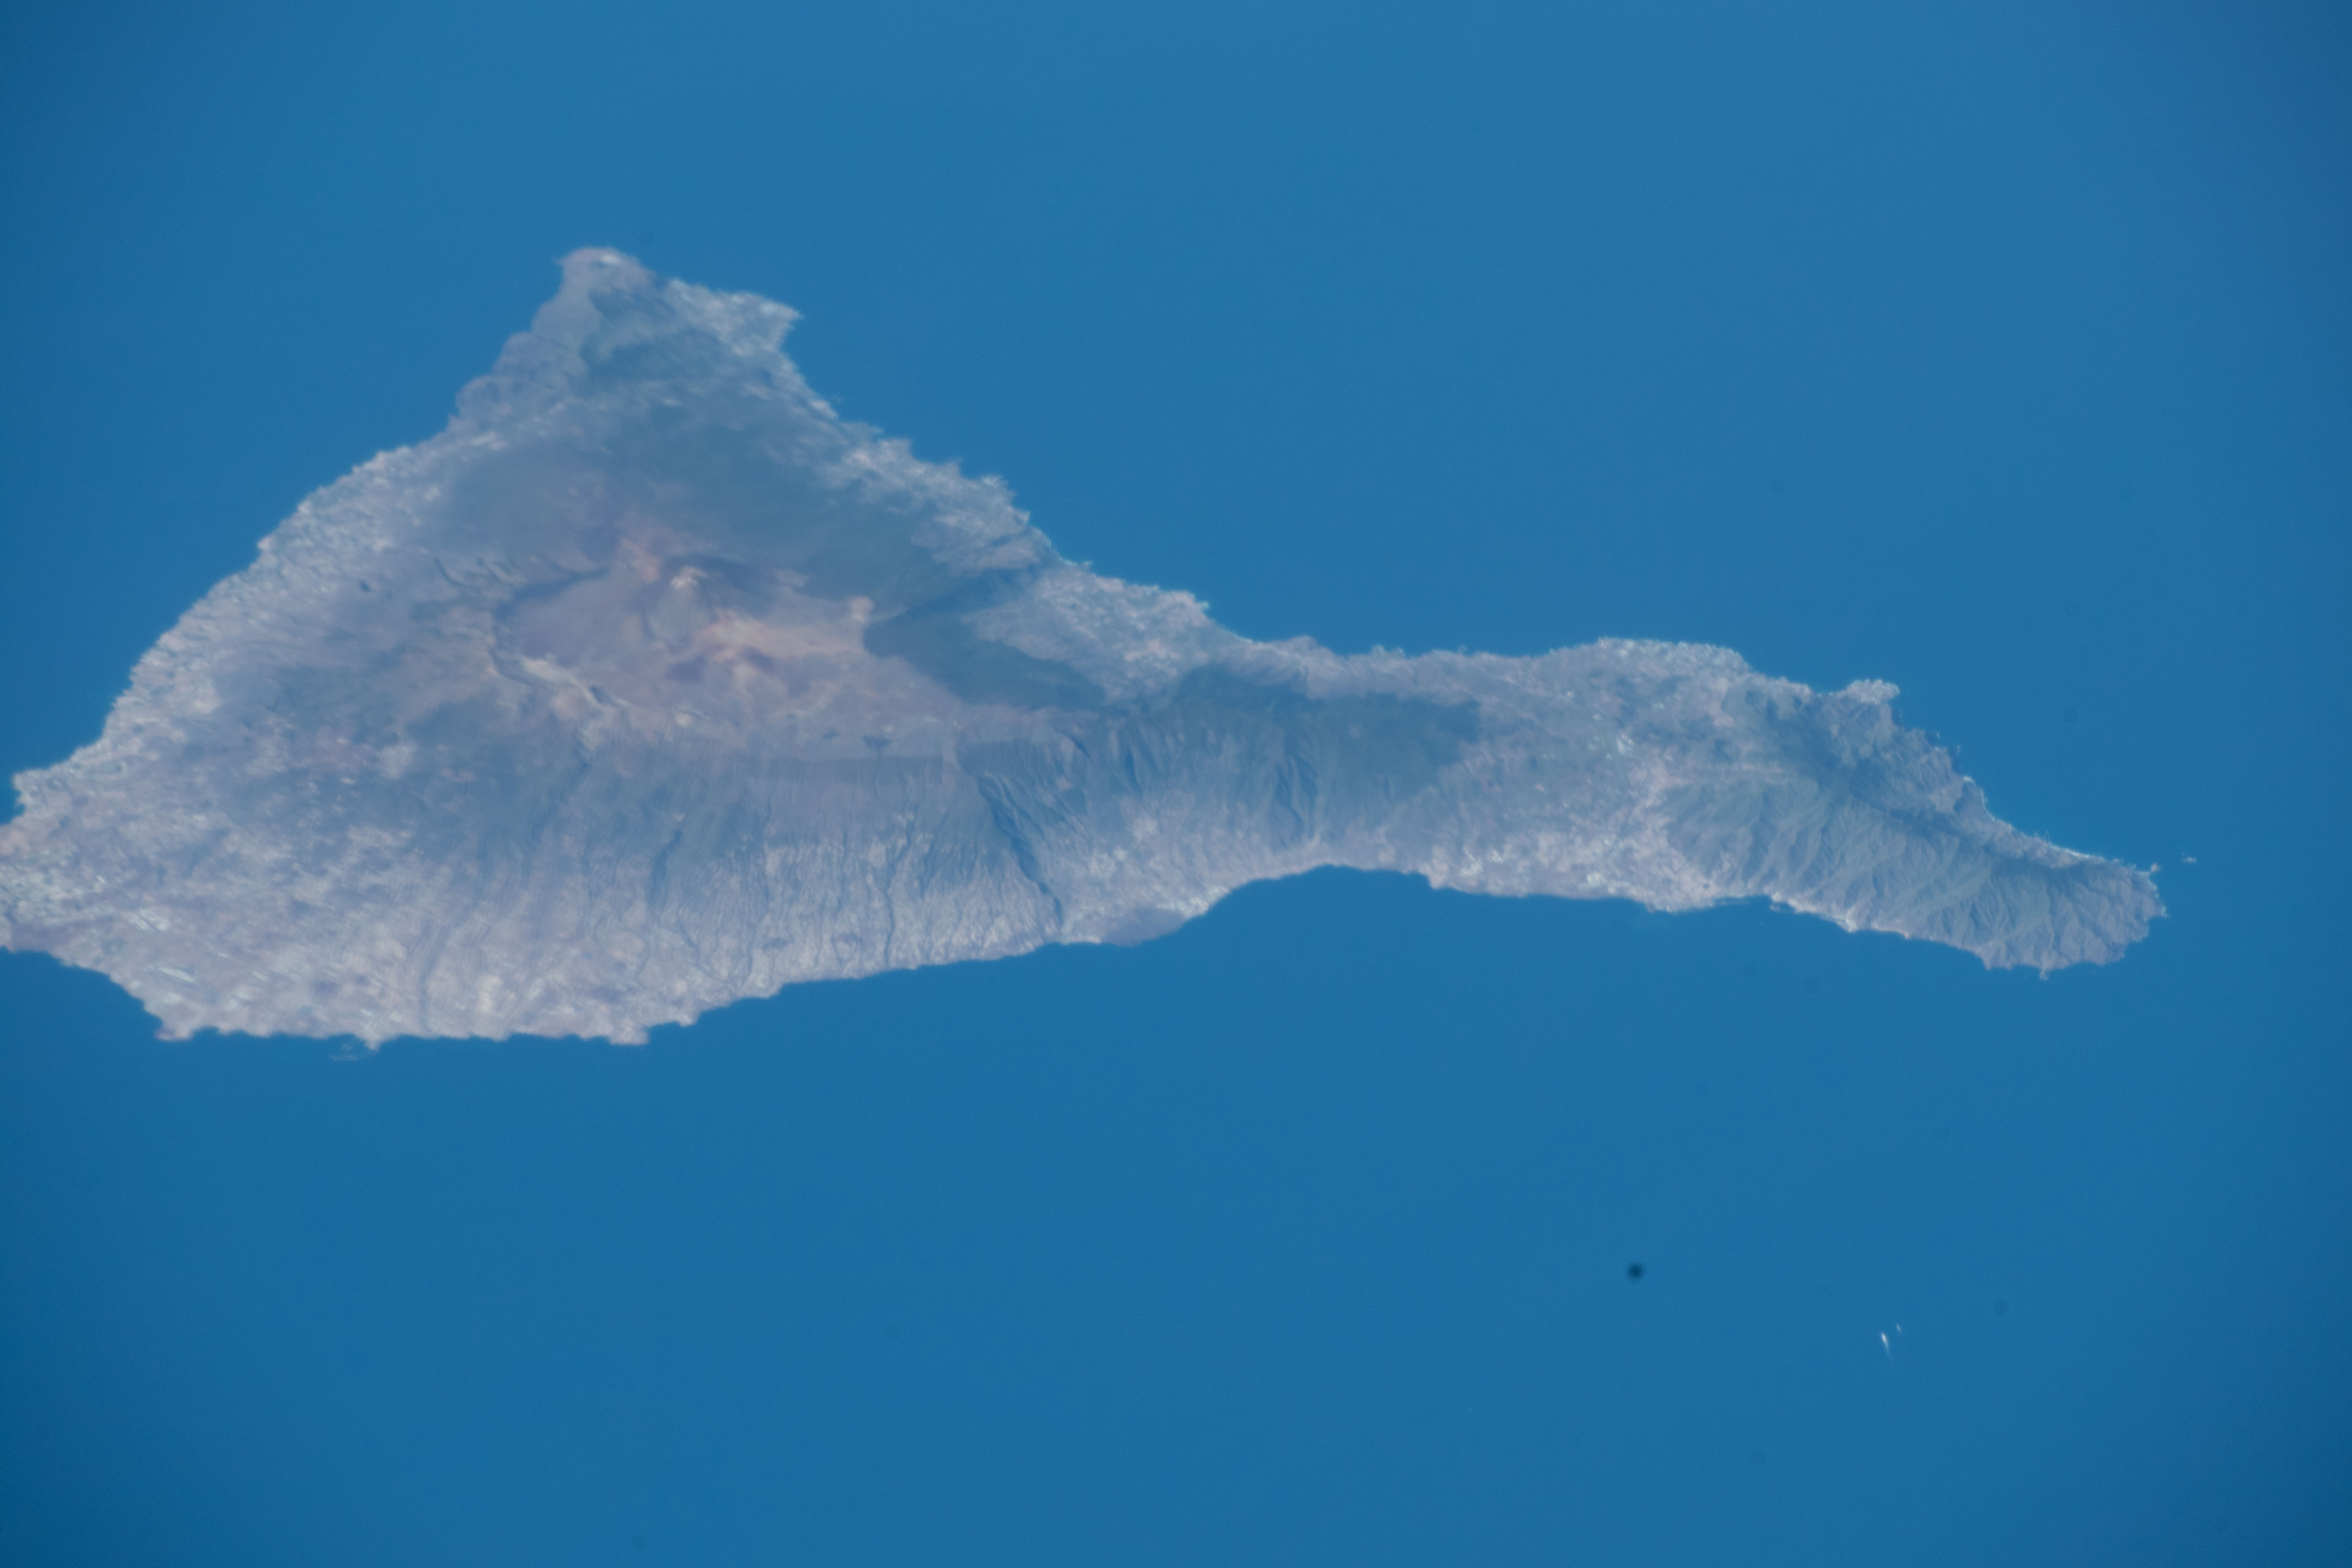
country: CANARY ISLANDS
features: CANARY ISLANDS, SPAIN TENERIFE ISLAND,OCEAN
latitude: 28.4
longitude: -16.4
